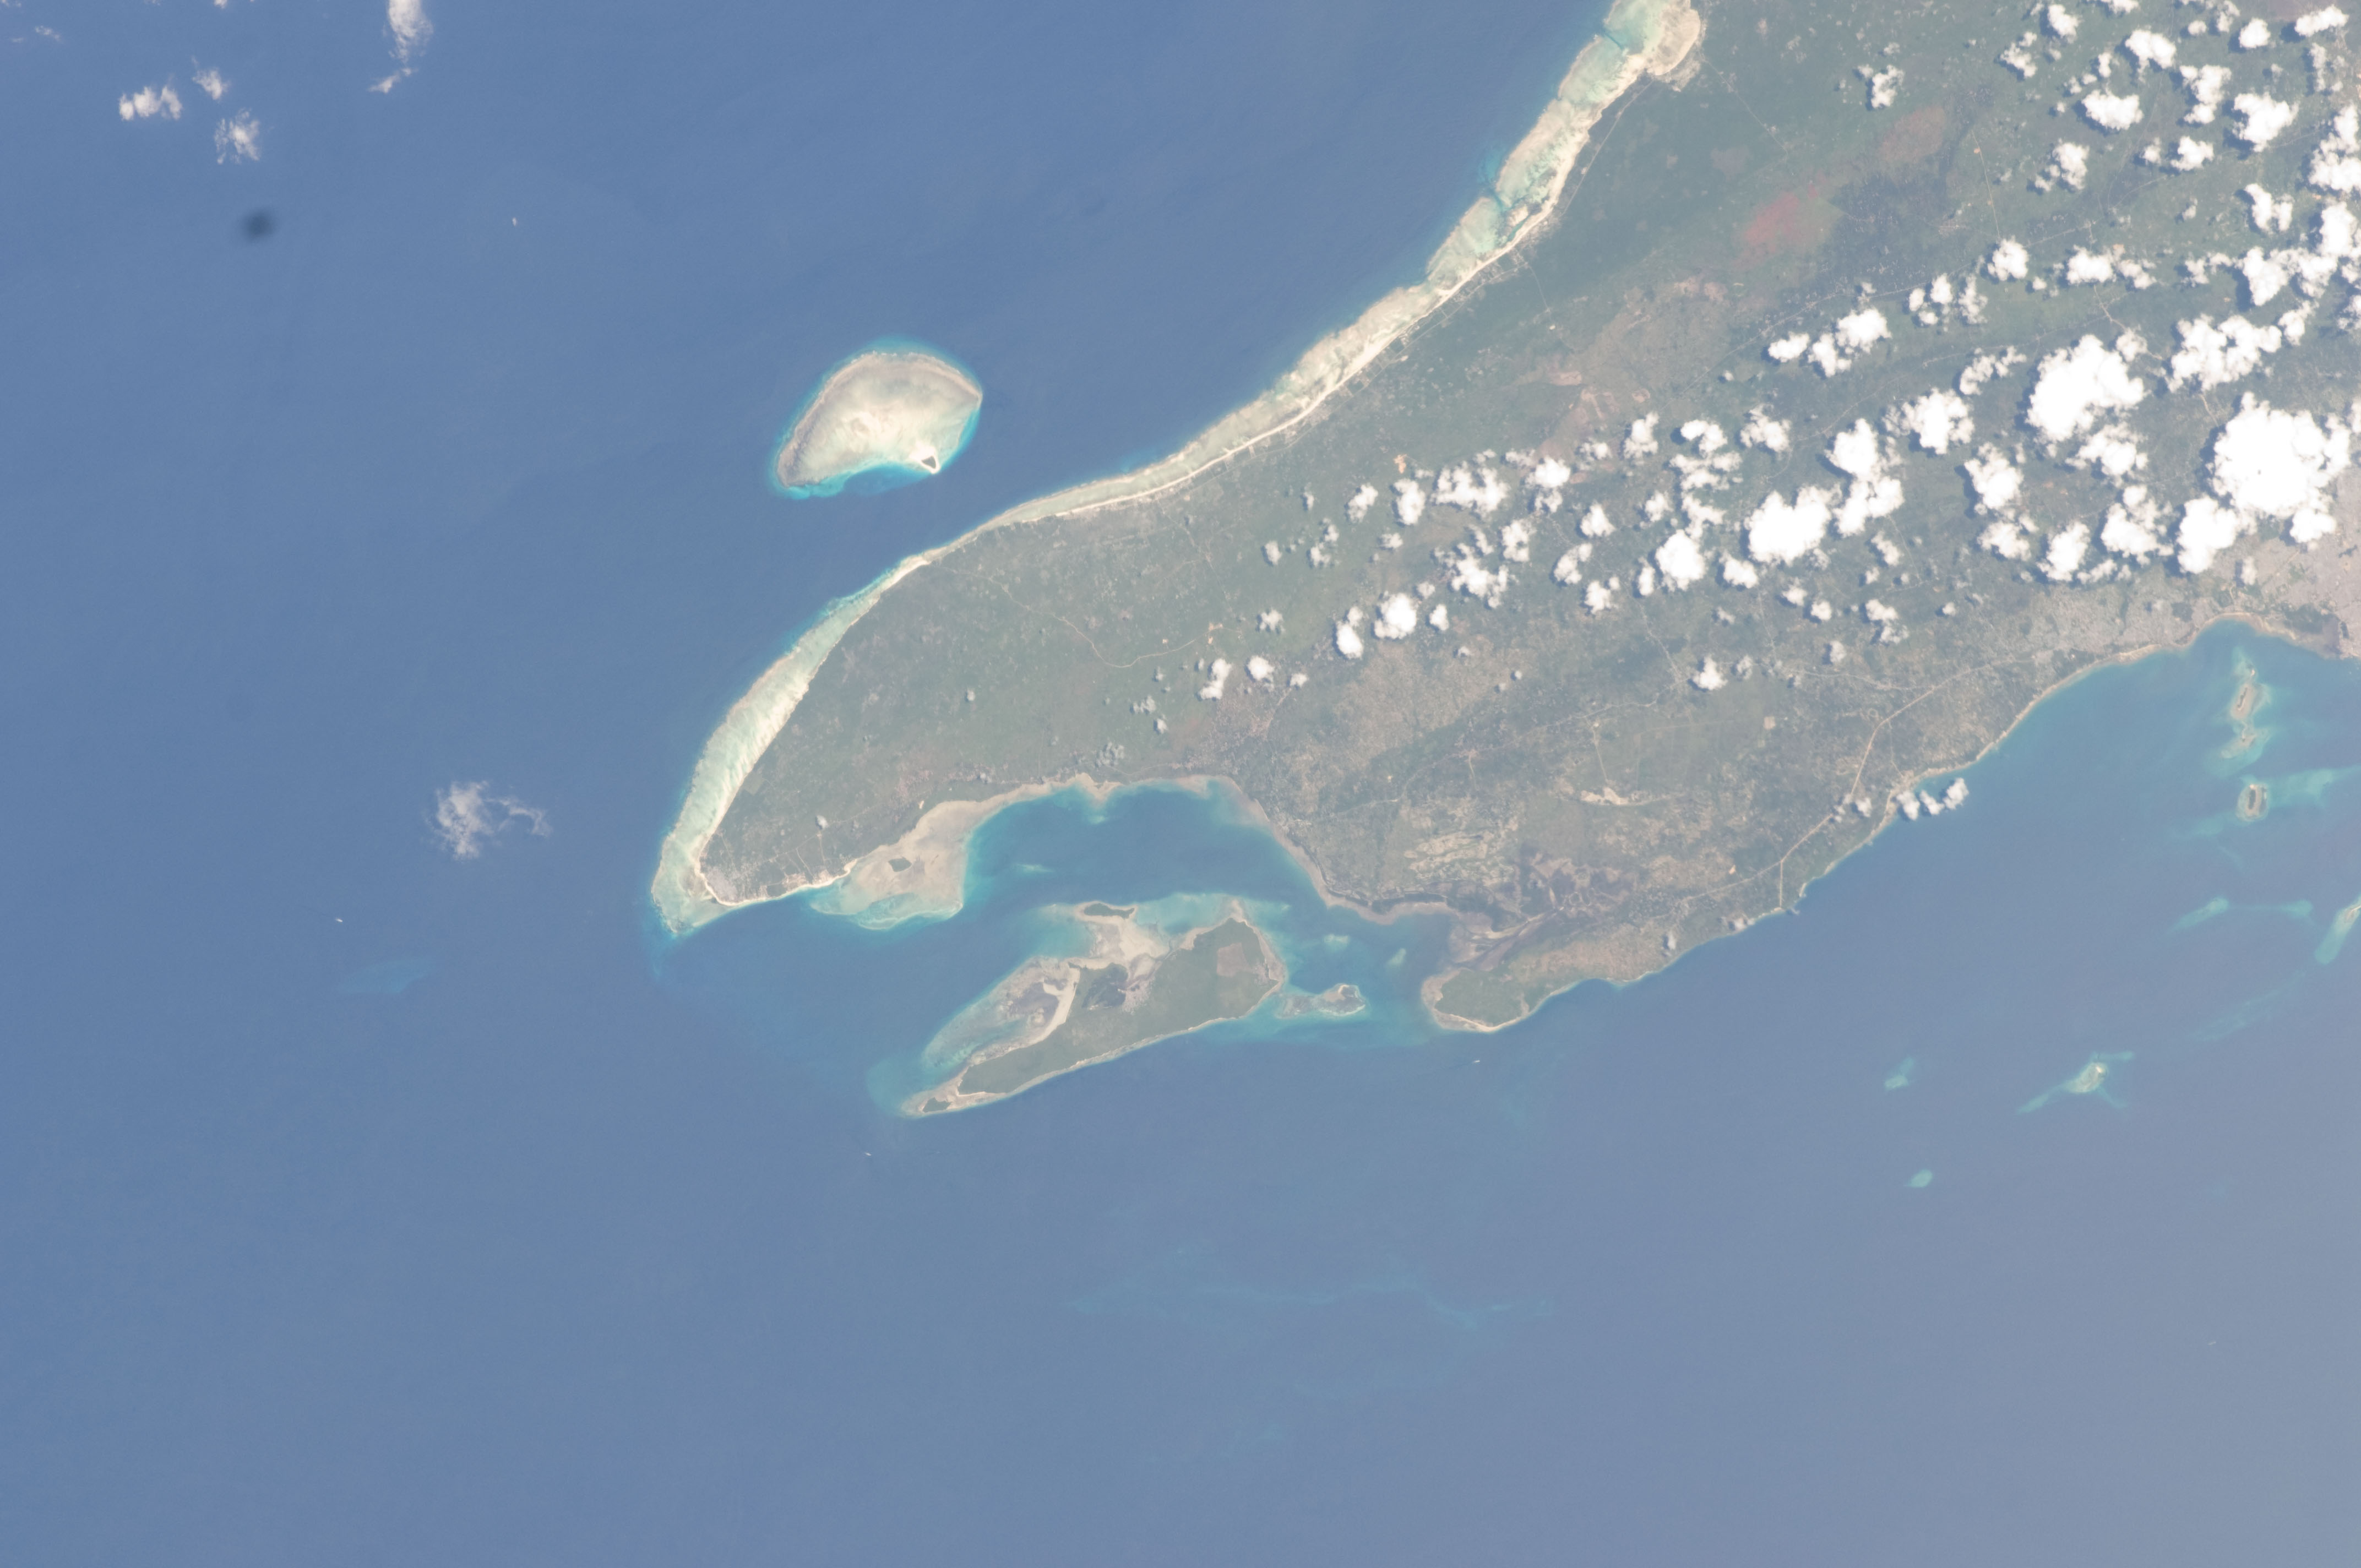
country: TANZANIA
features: INDIAN O., ZANZIBAR CHAN., N. ZANZIBAR I., REEFS, SHOALS, TUMBATU I.
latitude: -5.8
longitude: 39.3
